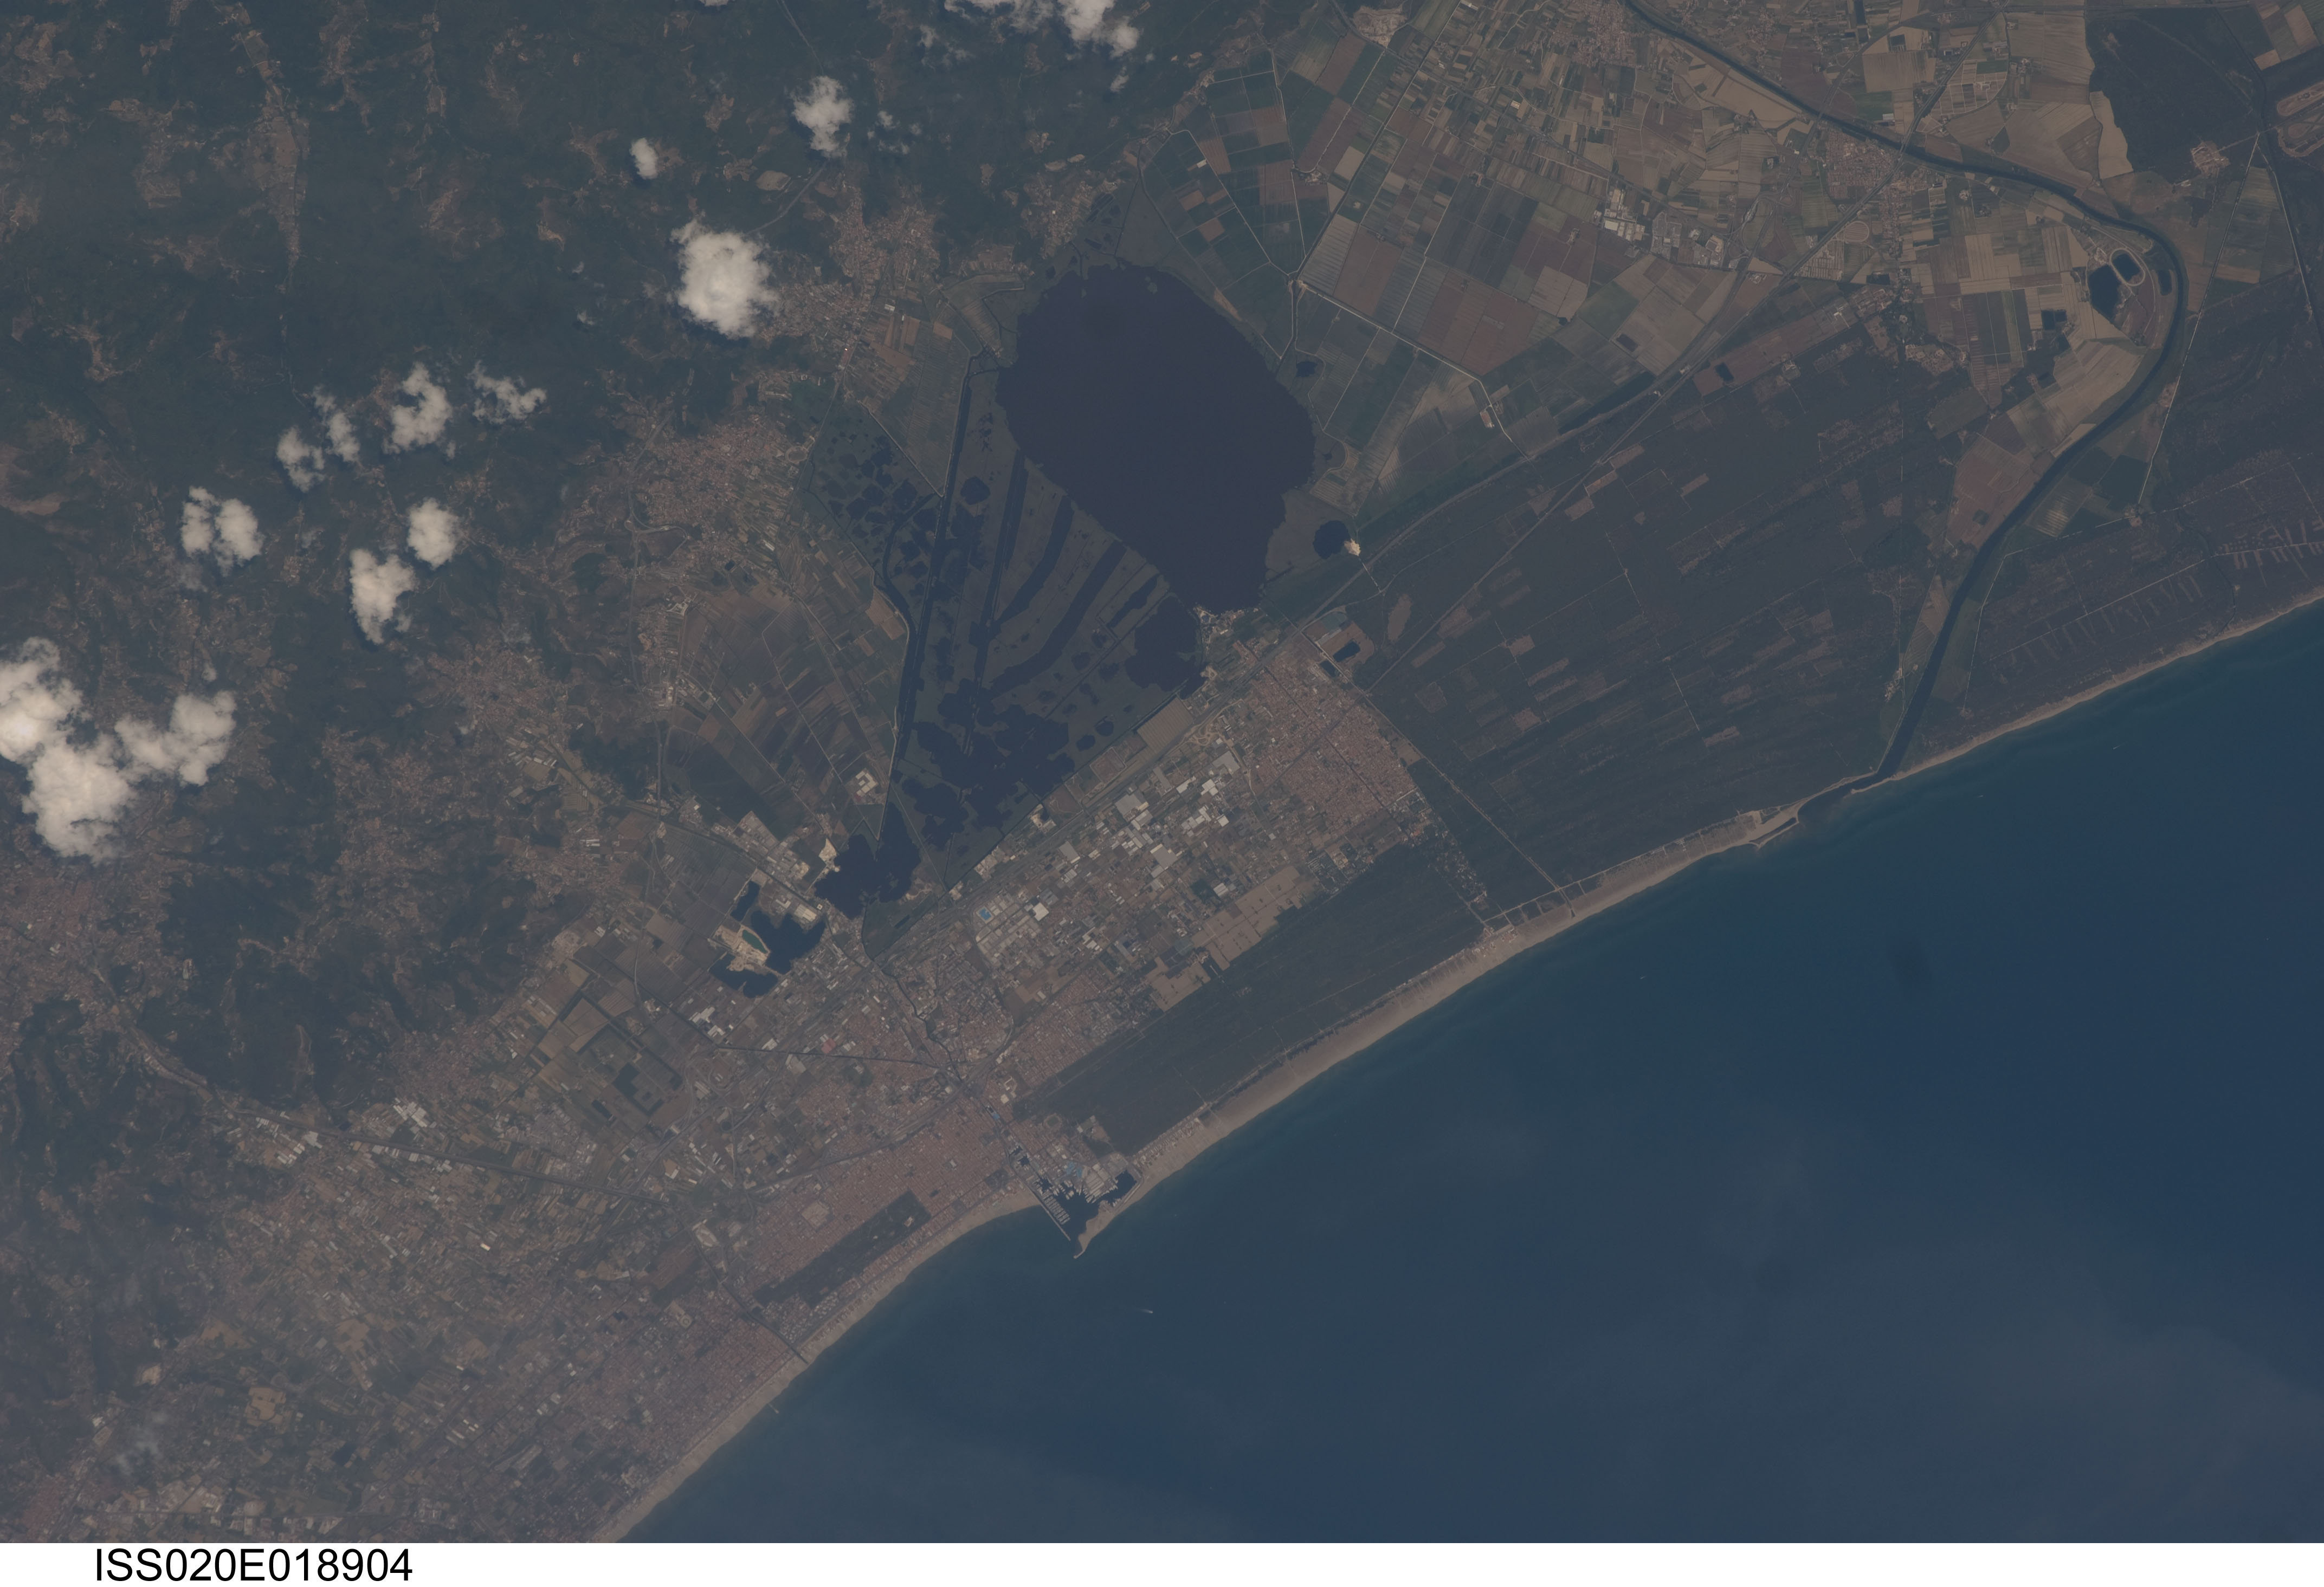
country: ITALY
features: VIAREGGIO, MASSACIUCCOLI L., COAST
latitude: 43.9
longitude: 10.3
